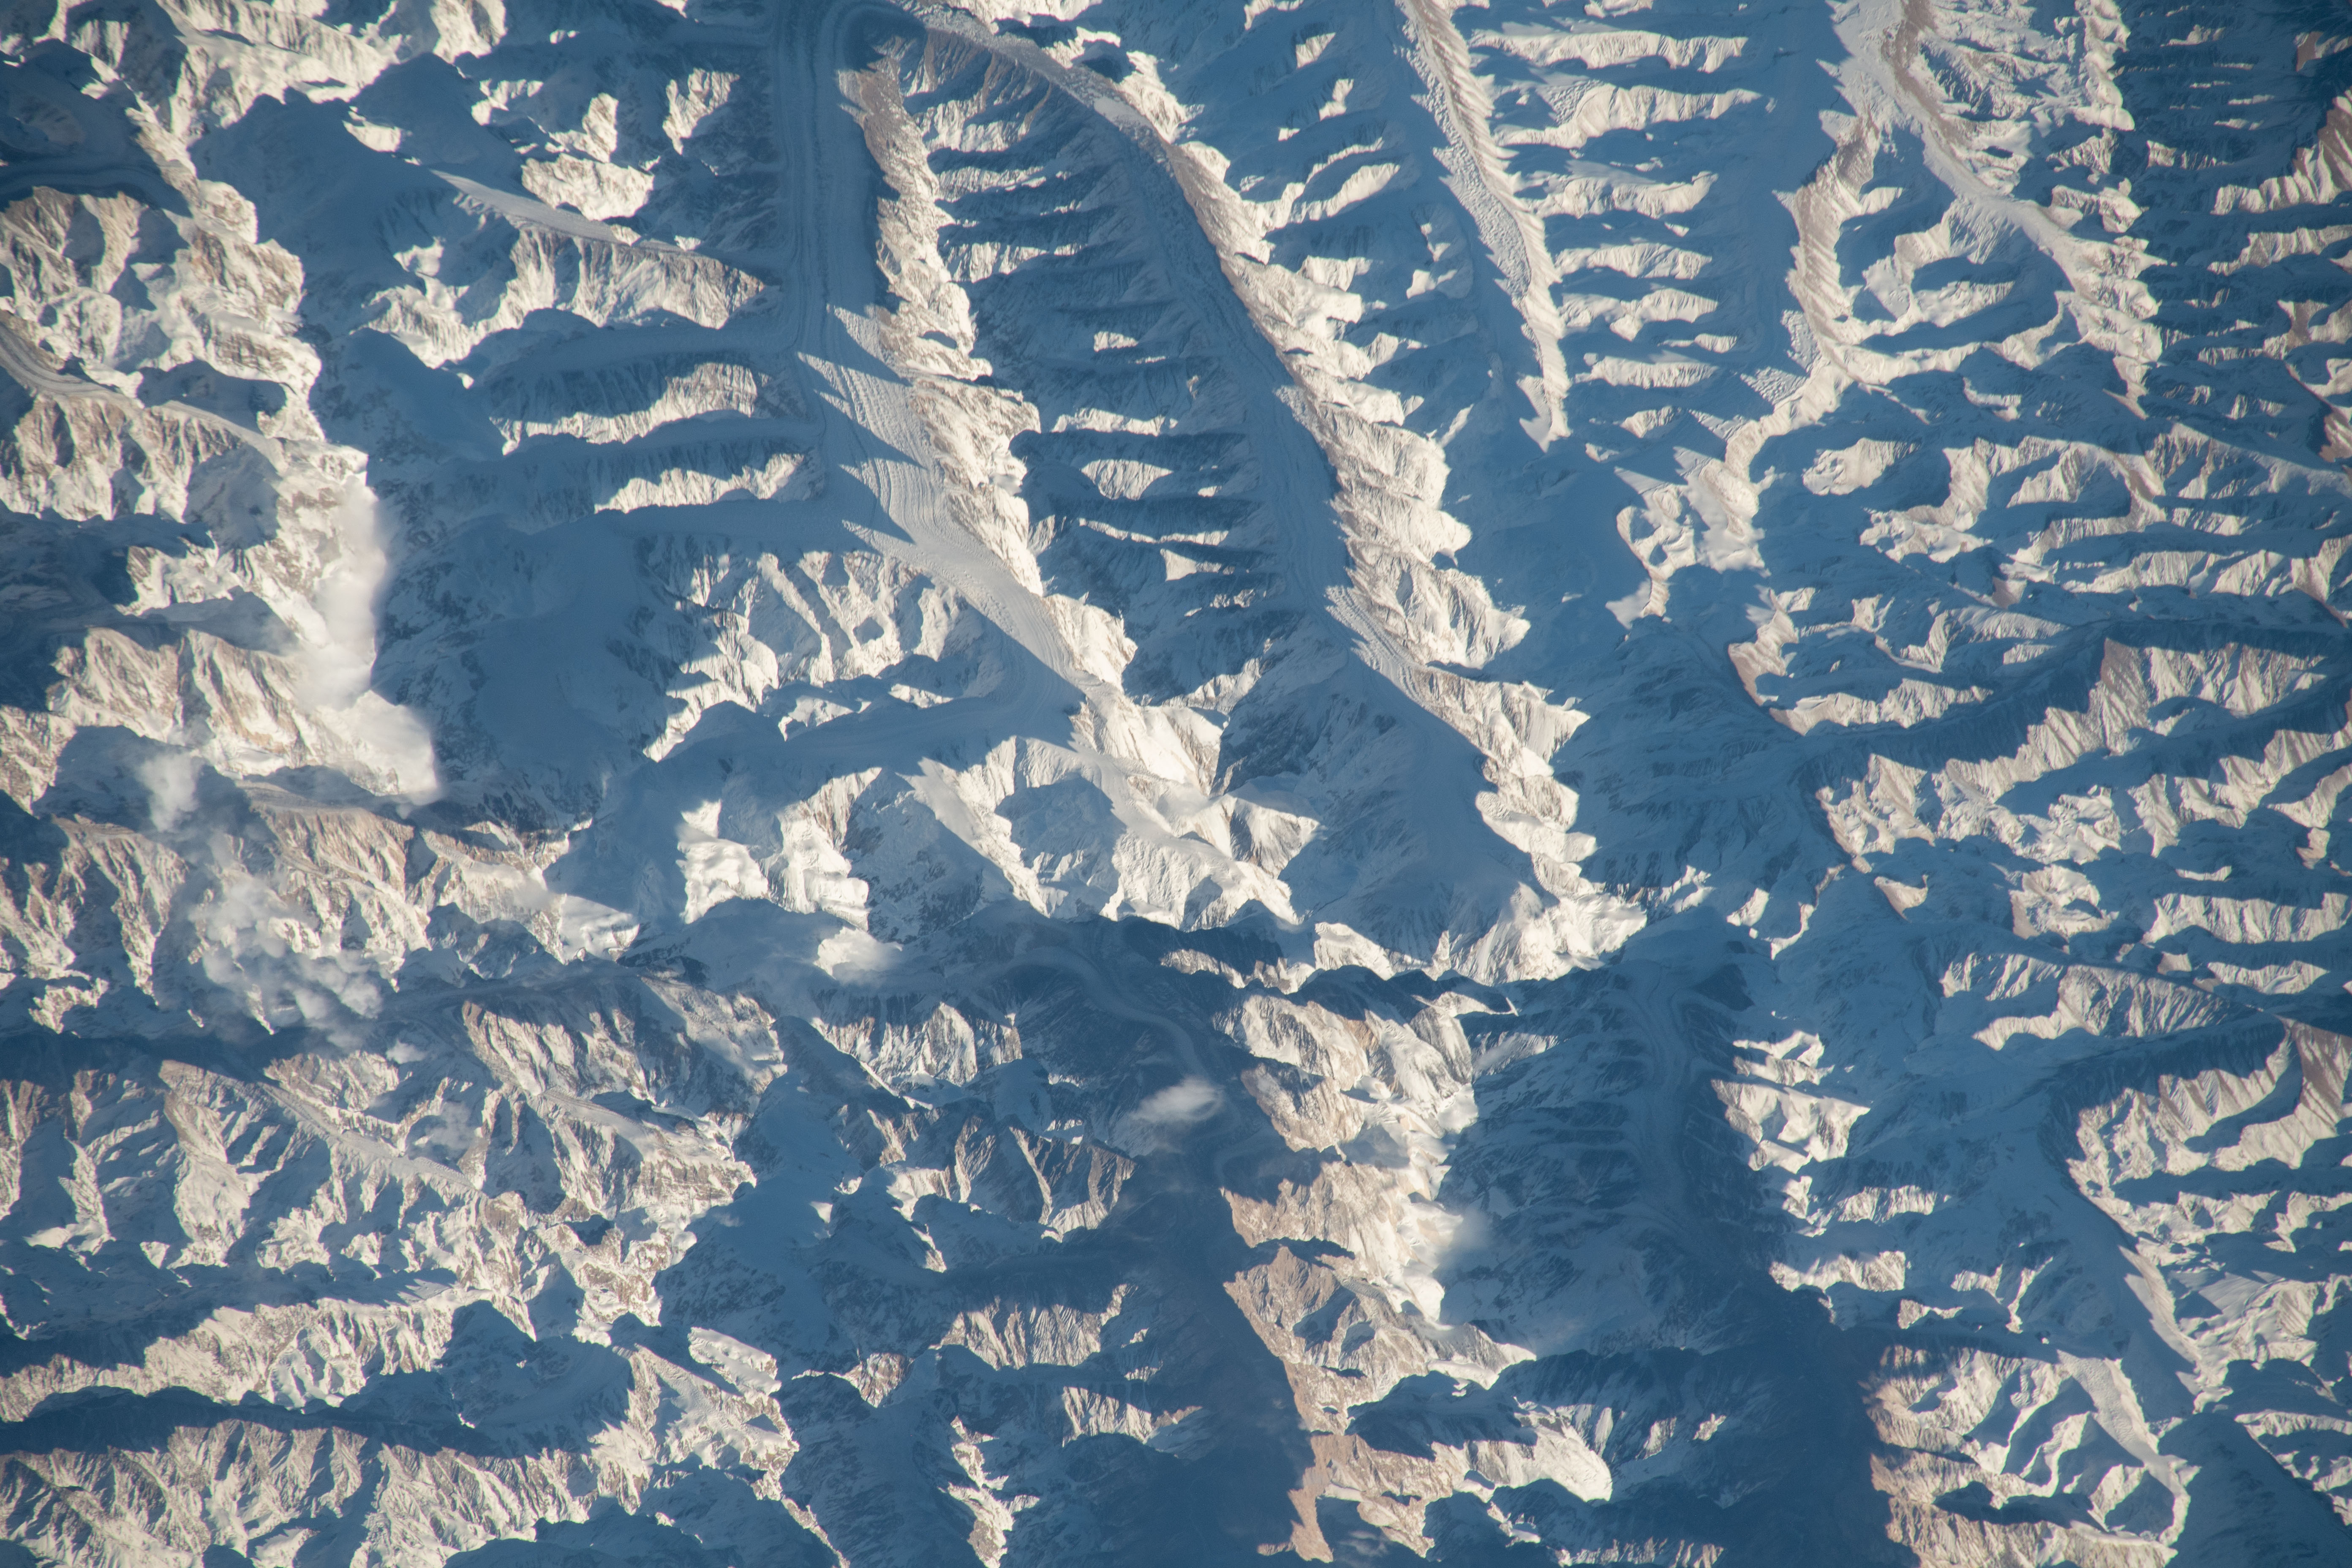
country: KYRGYZSTAN
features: KHAN TENGRI MOUNTAIN
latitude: 42.2
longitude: 80.2
